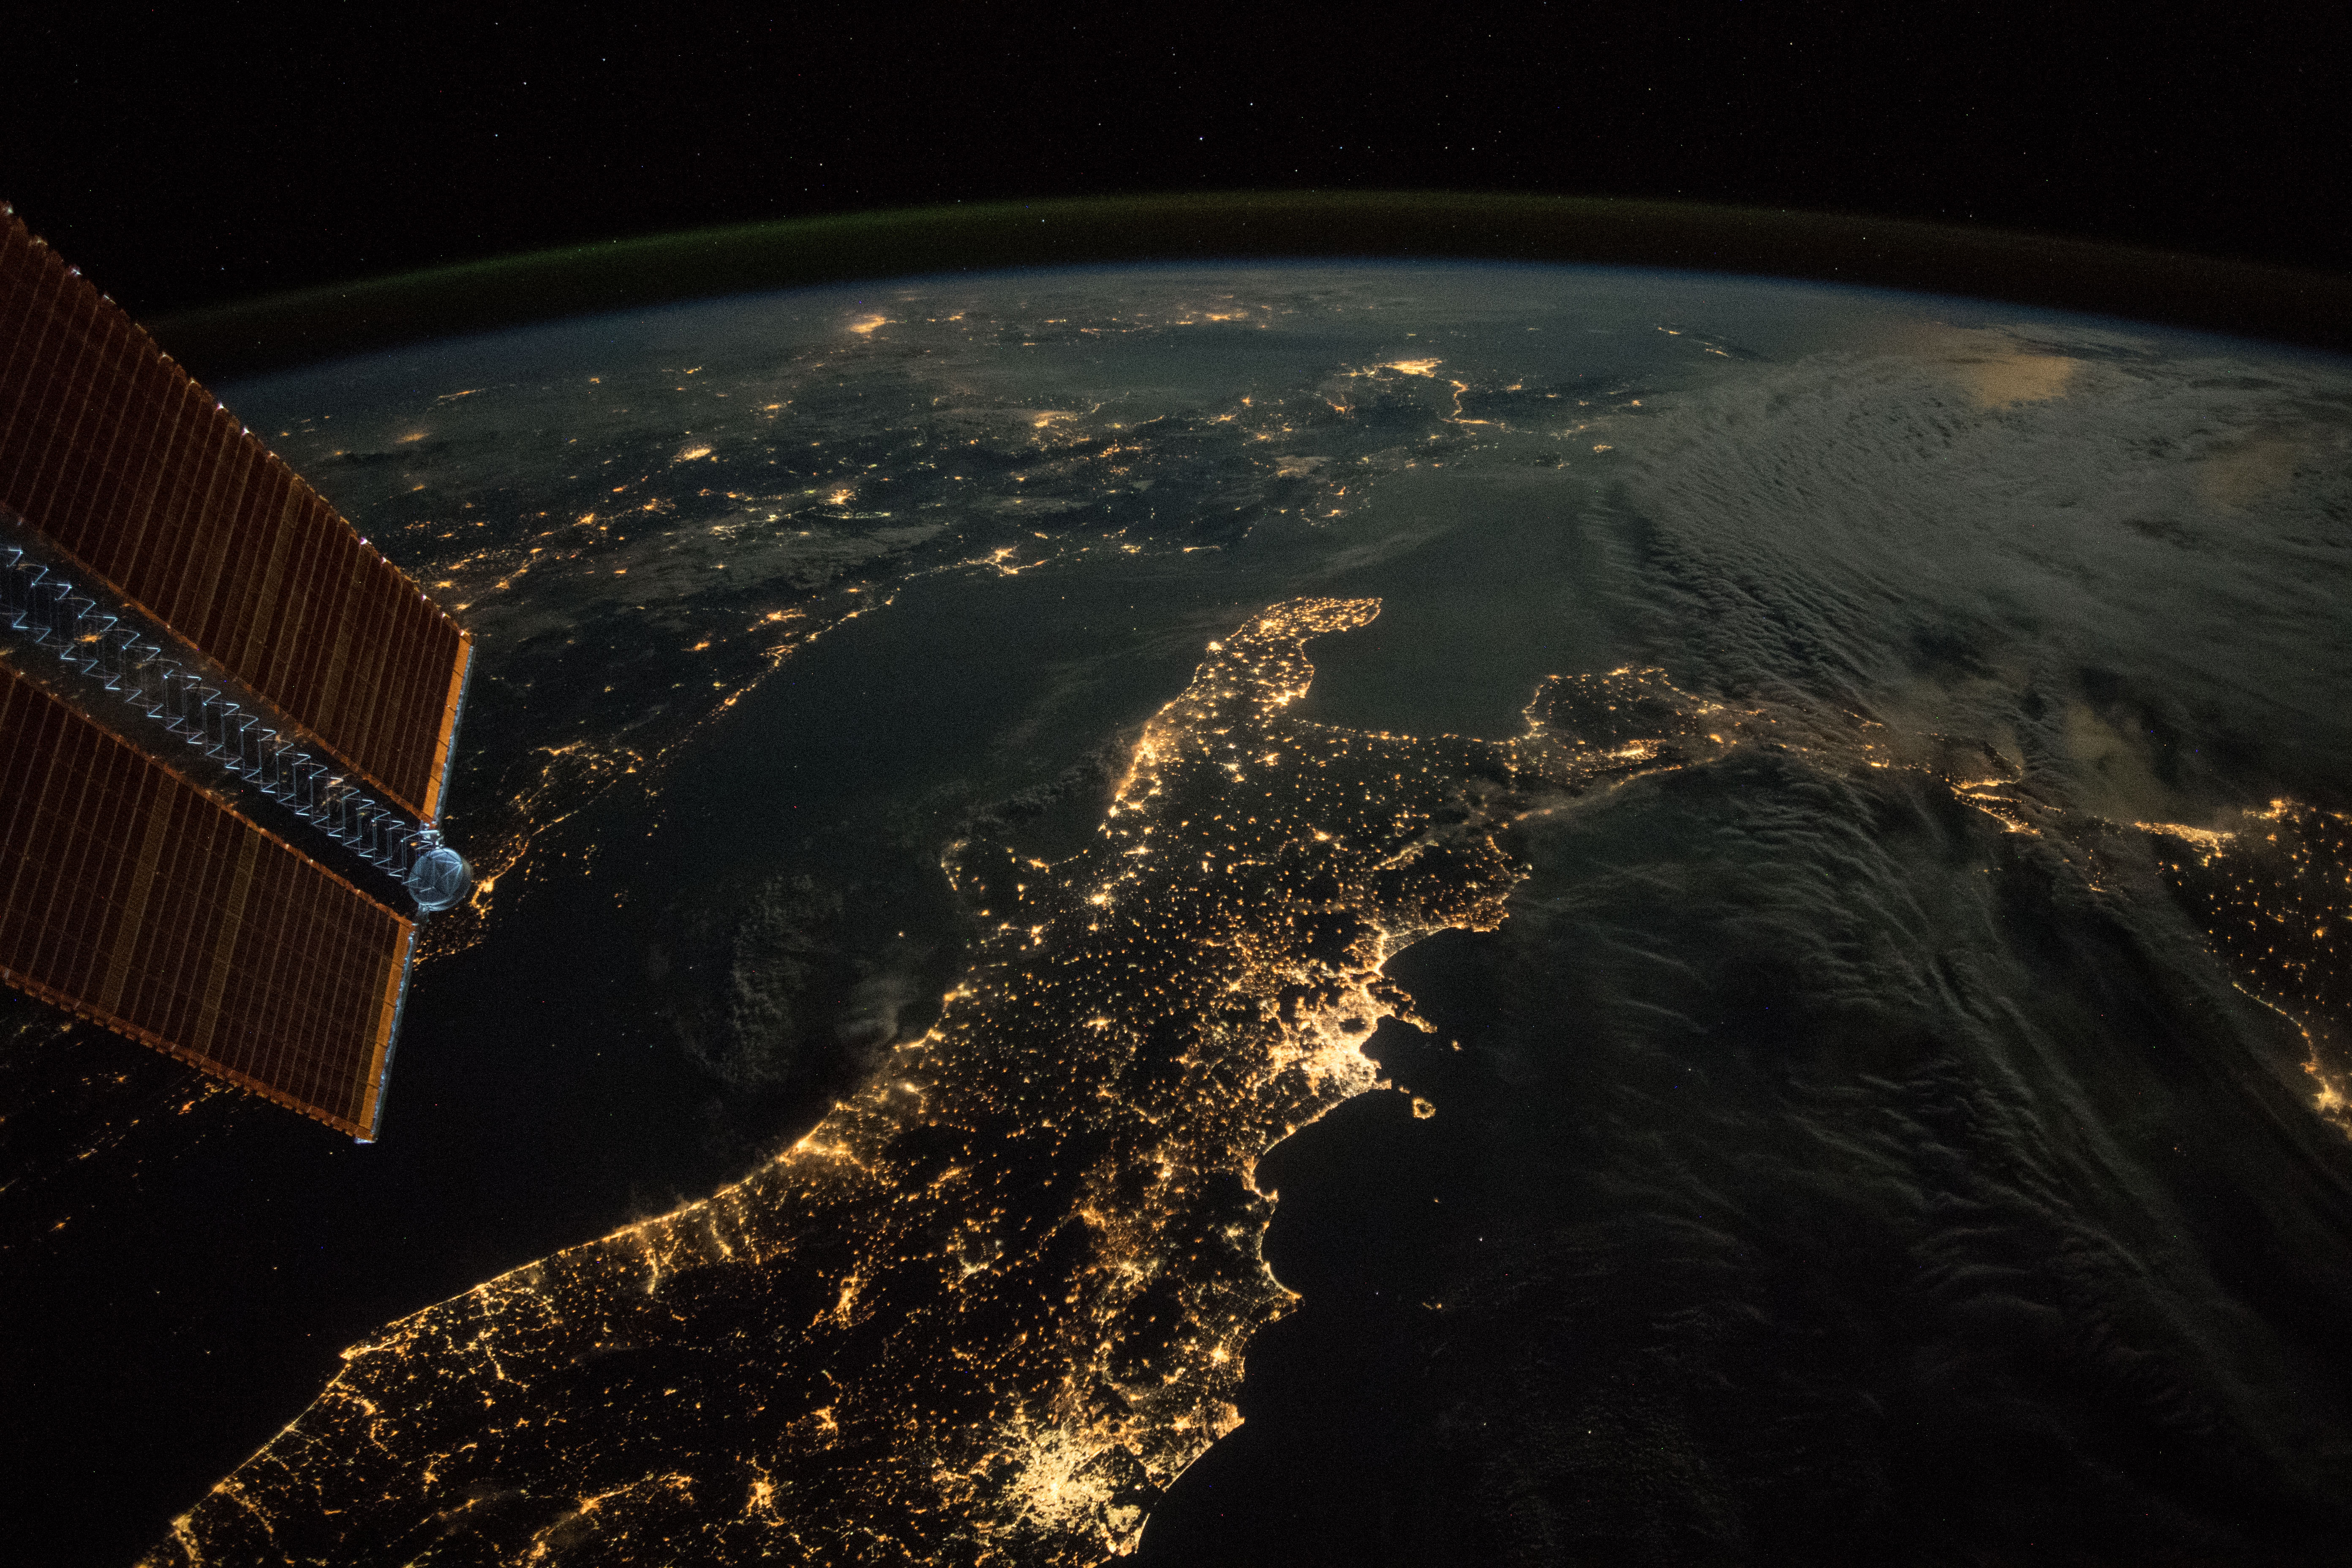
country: ITALY
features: ROME, NAPLES, BARI, TIRANA, CATANIA, PALERMO, ATHENS, ADRIATIC SEA, IONIAN SEA, TYRRHENIAN SEA, MEDITERRANEAN SEA, NIGHT, EARTH LIMB
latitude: 41.1
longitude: 16.6
